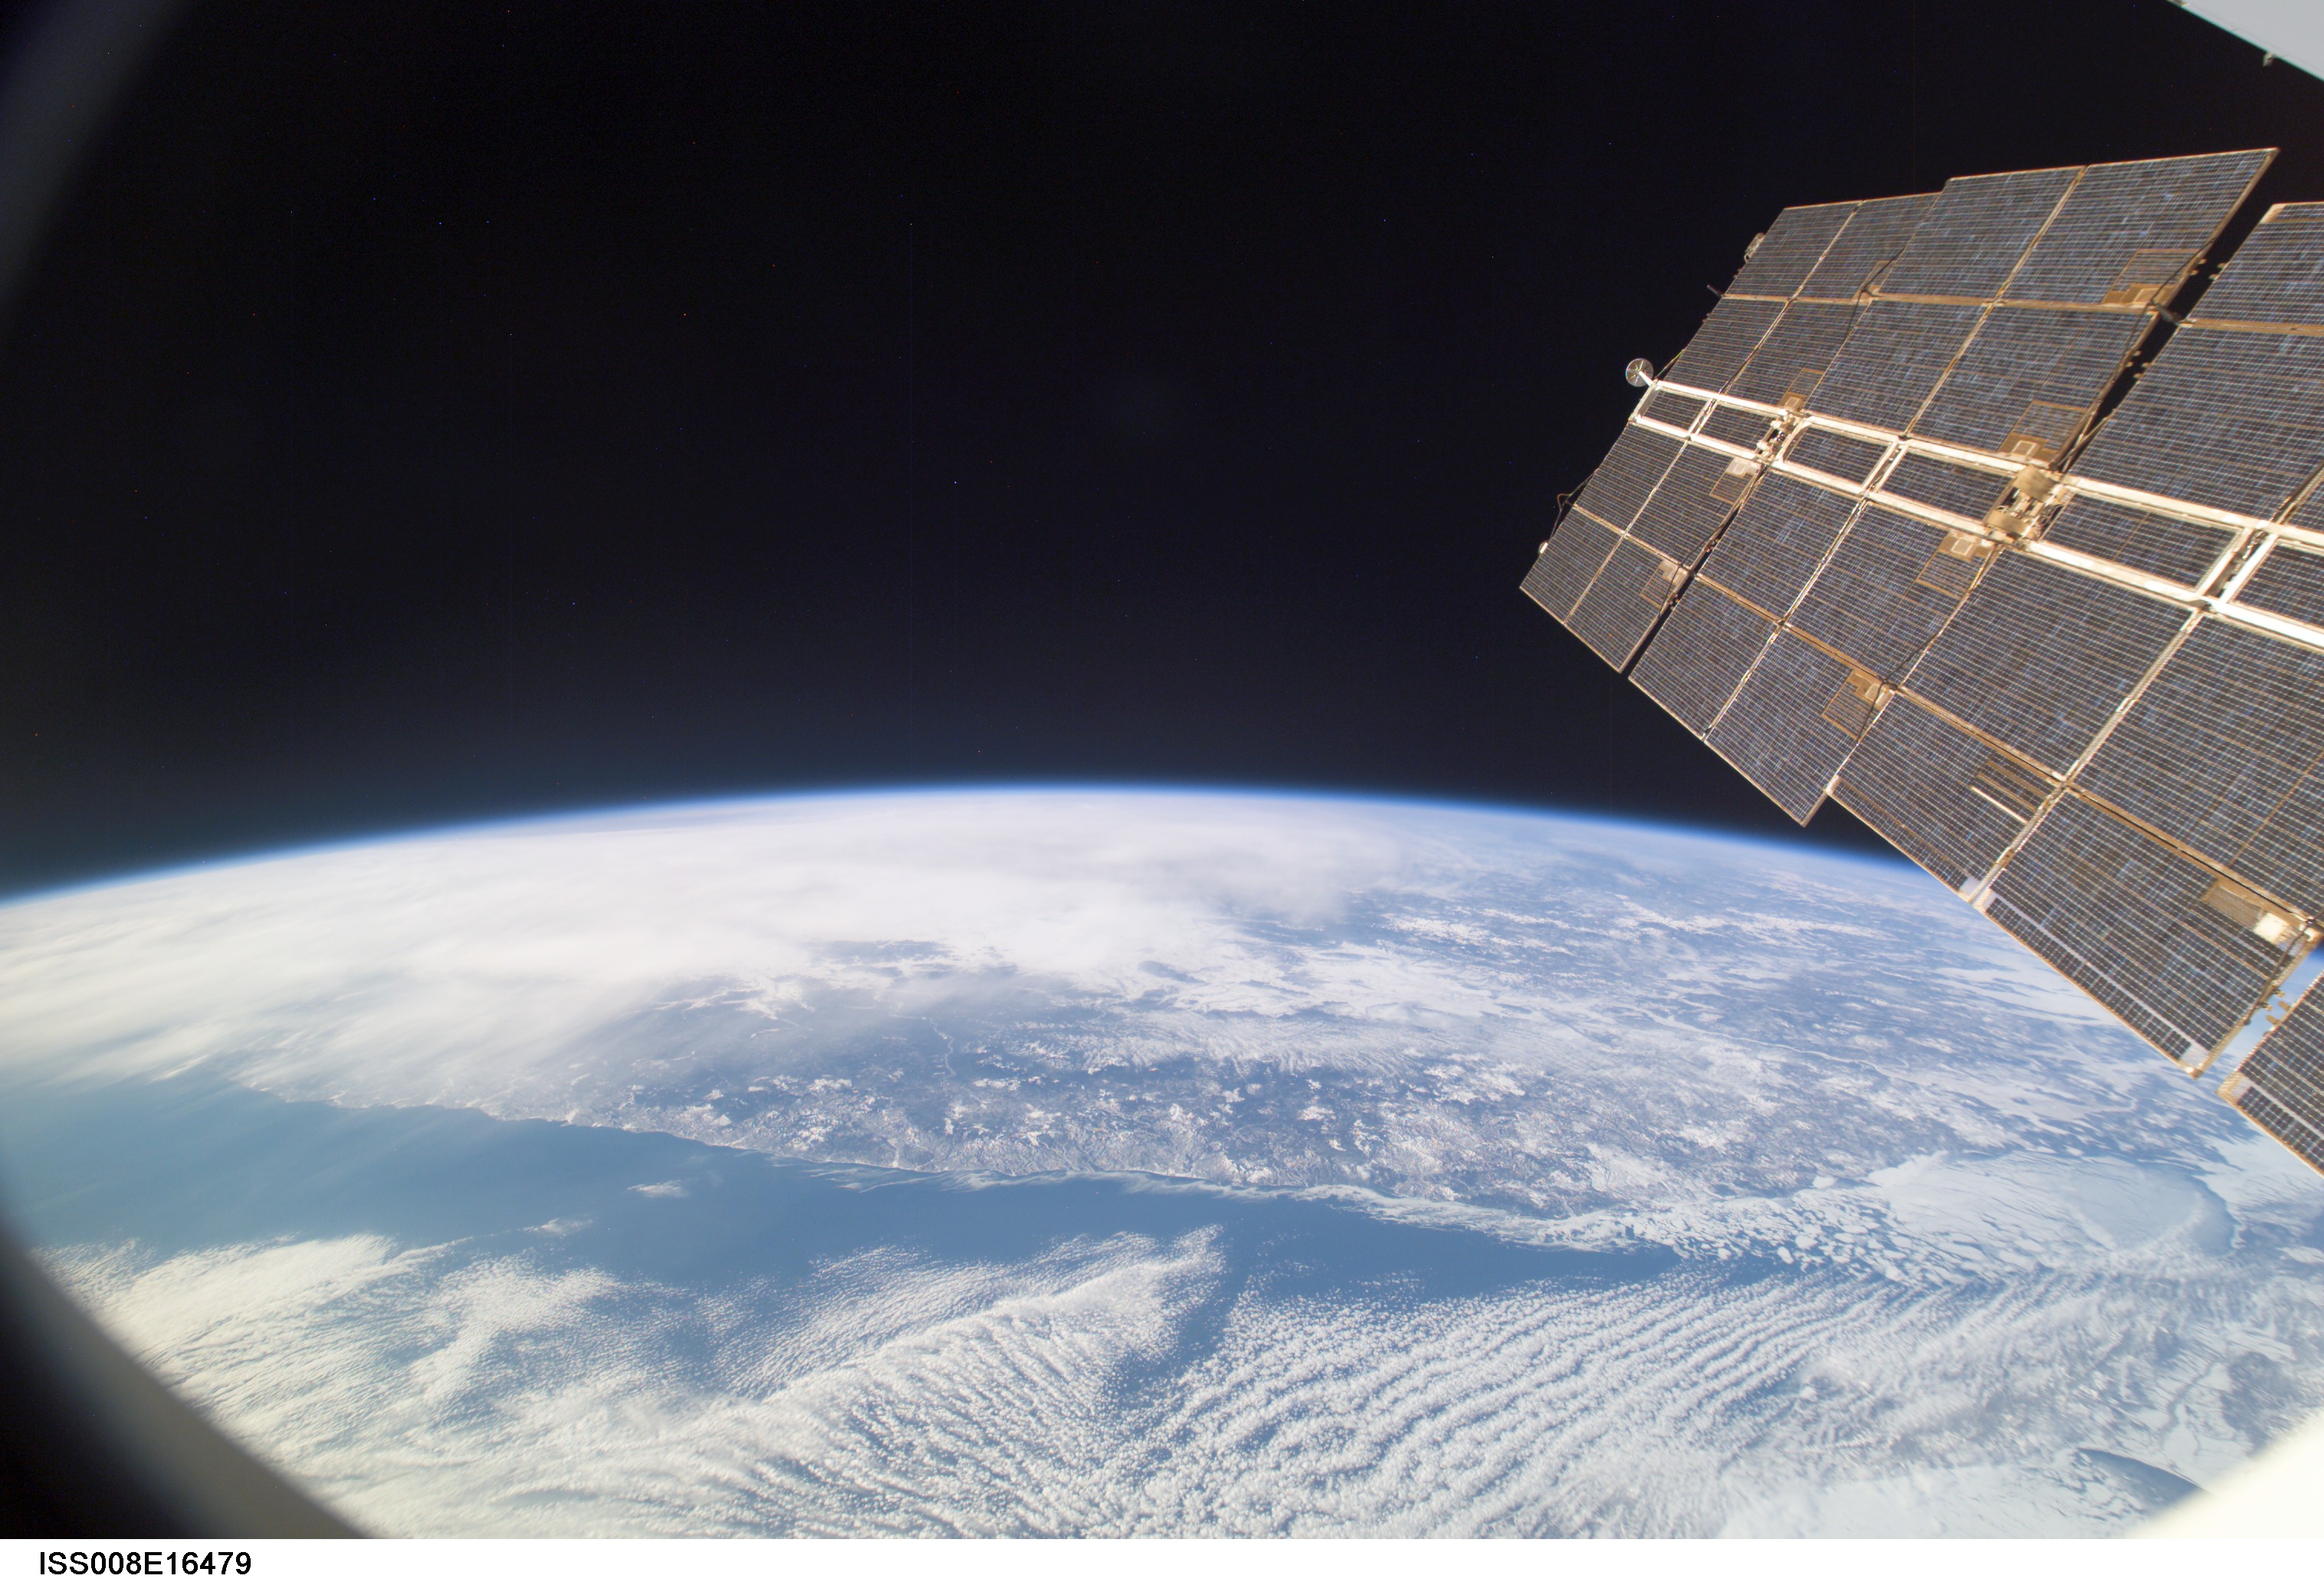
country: RUSSIAN FEDERATION
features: S. OF JAPAN, SIKHOTE-ALIN RA., ATMOSPHERIC LIMB
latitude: 47.0
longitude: 138.0
